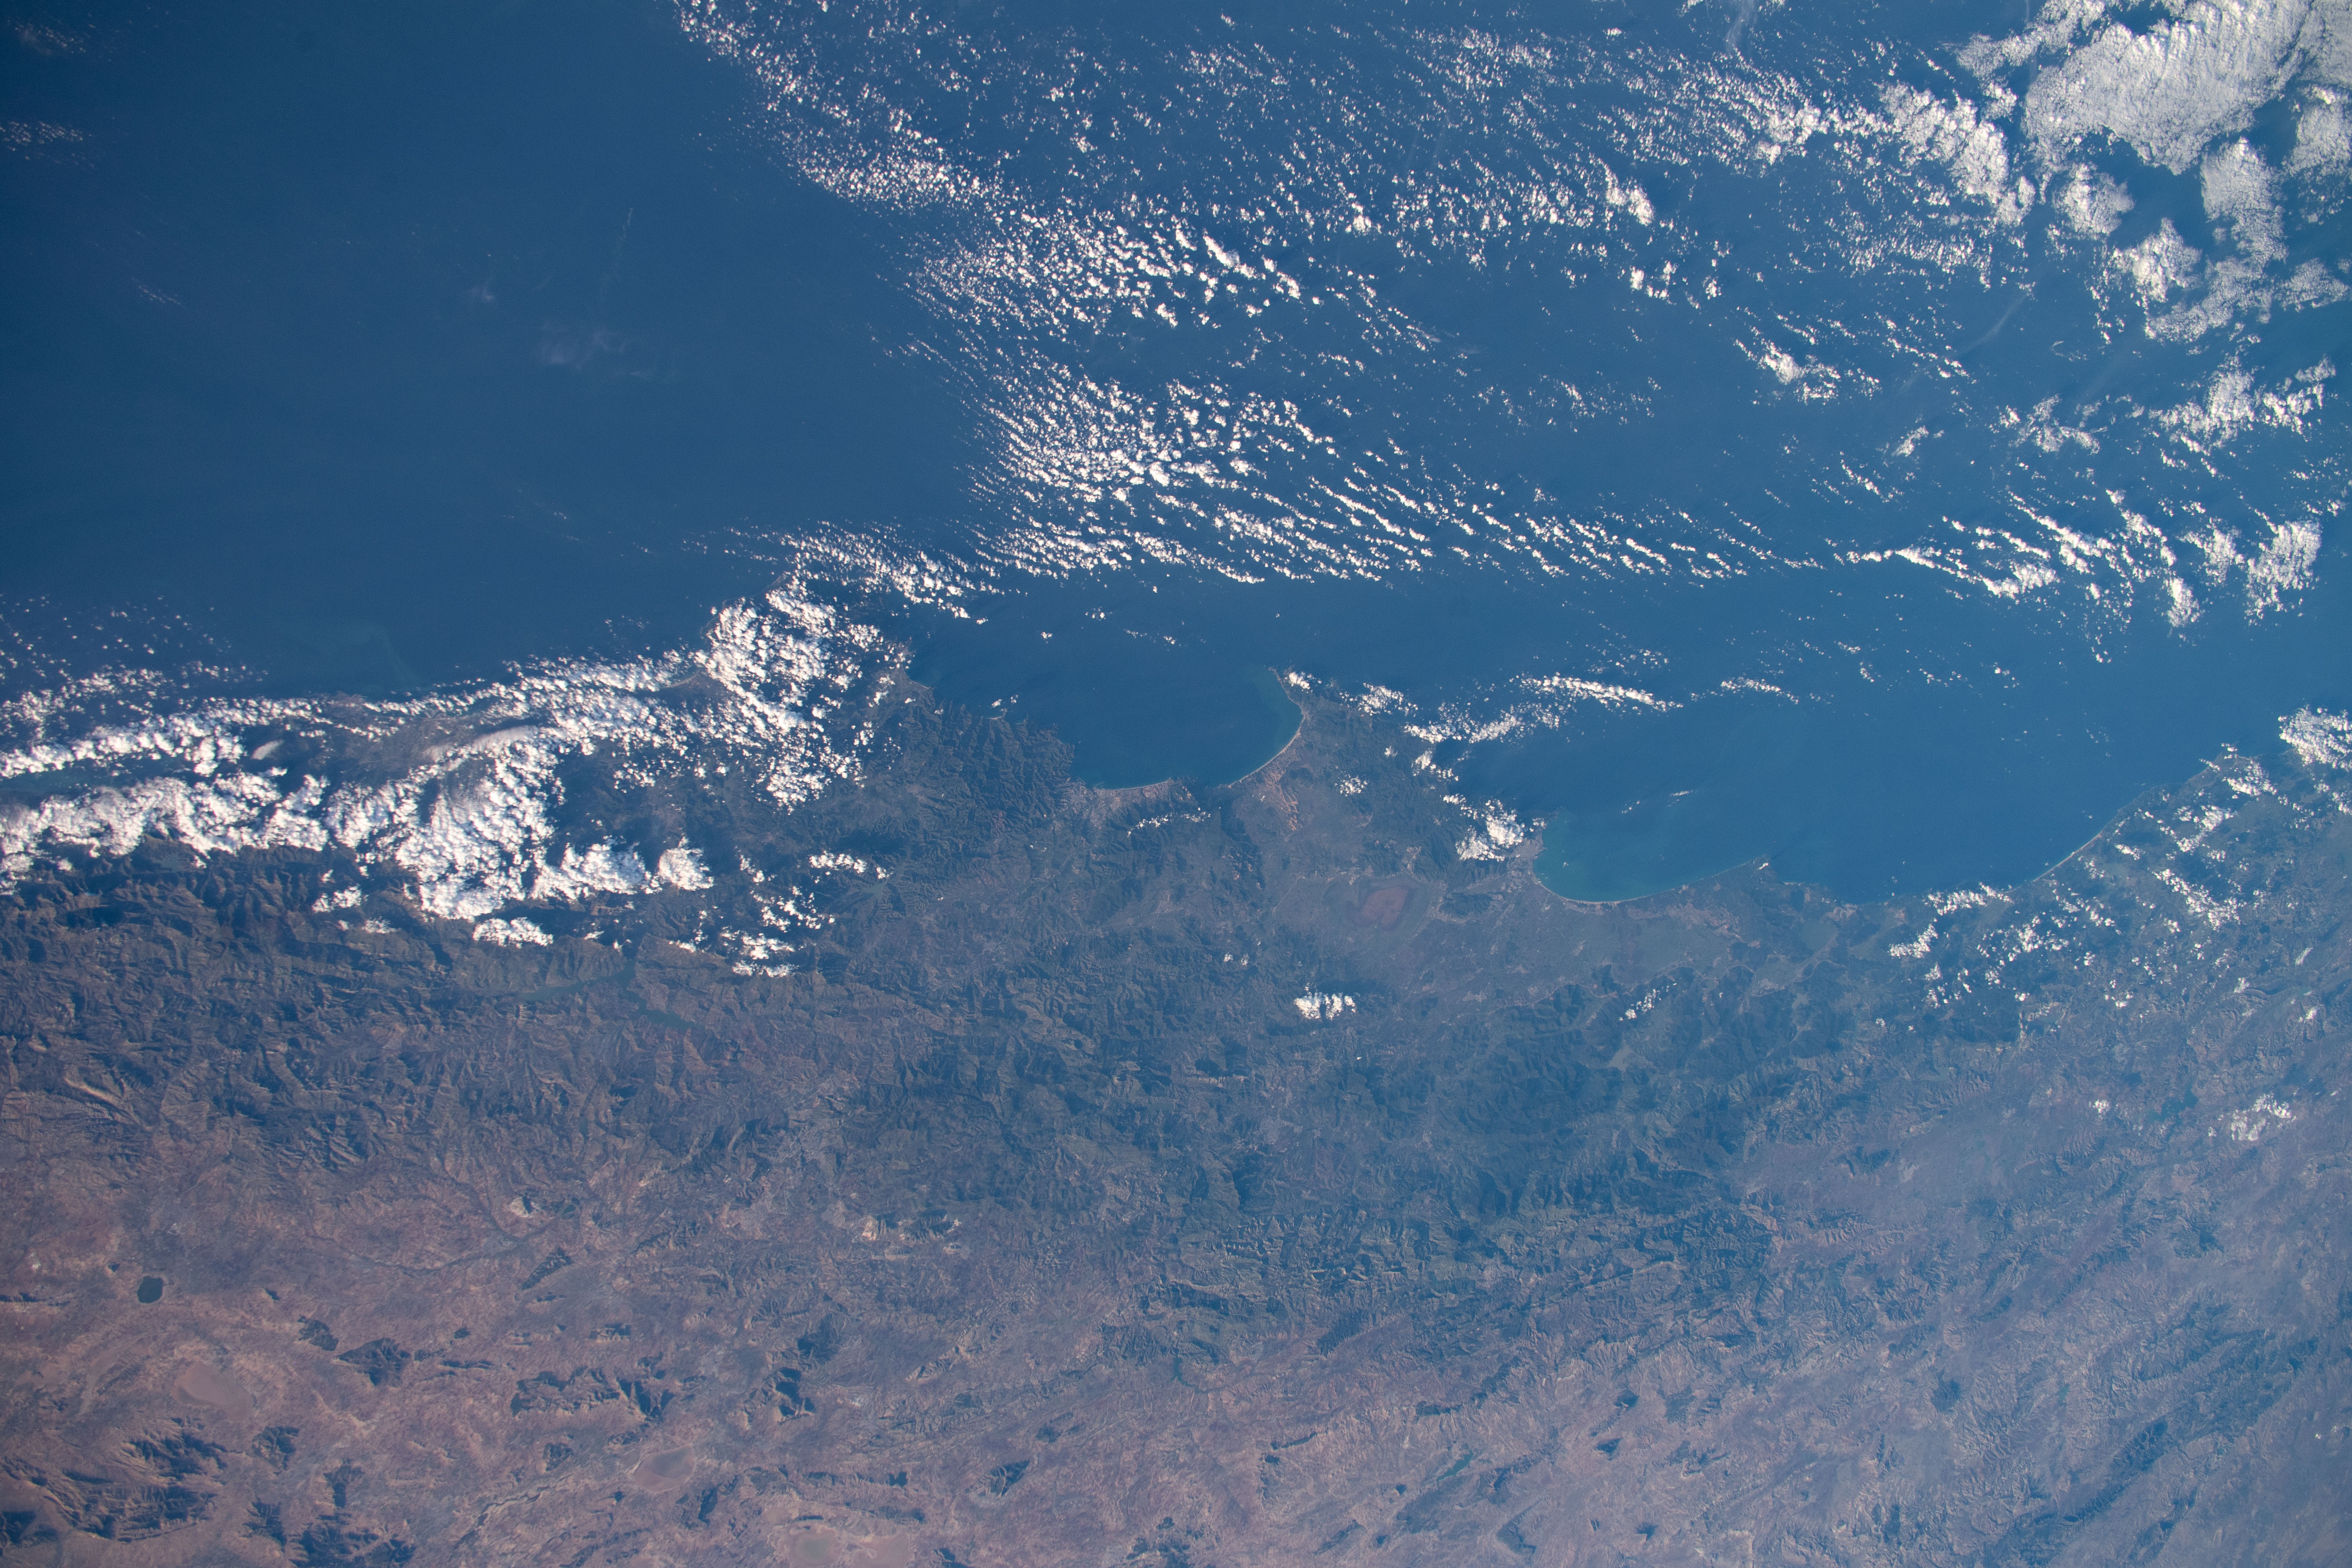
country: ALGERIA
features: ATLAS MOUNTAINS, EDOUGH NATIONAL PARK
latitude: 37.0
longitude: 7.0
